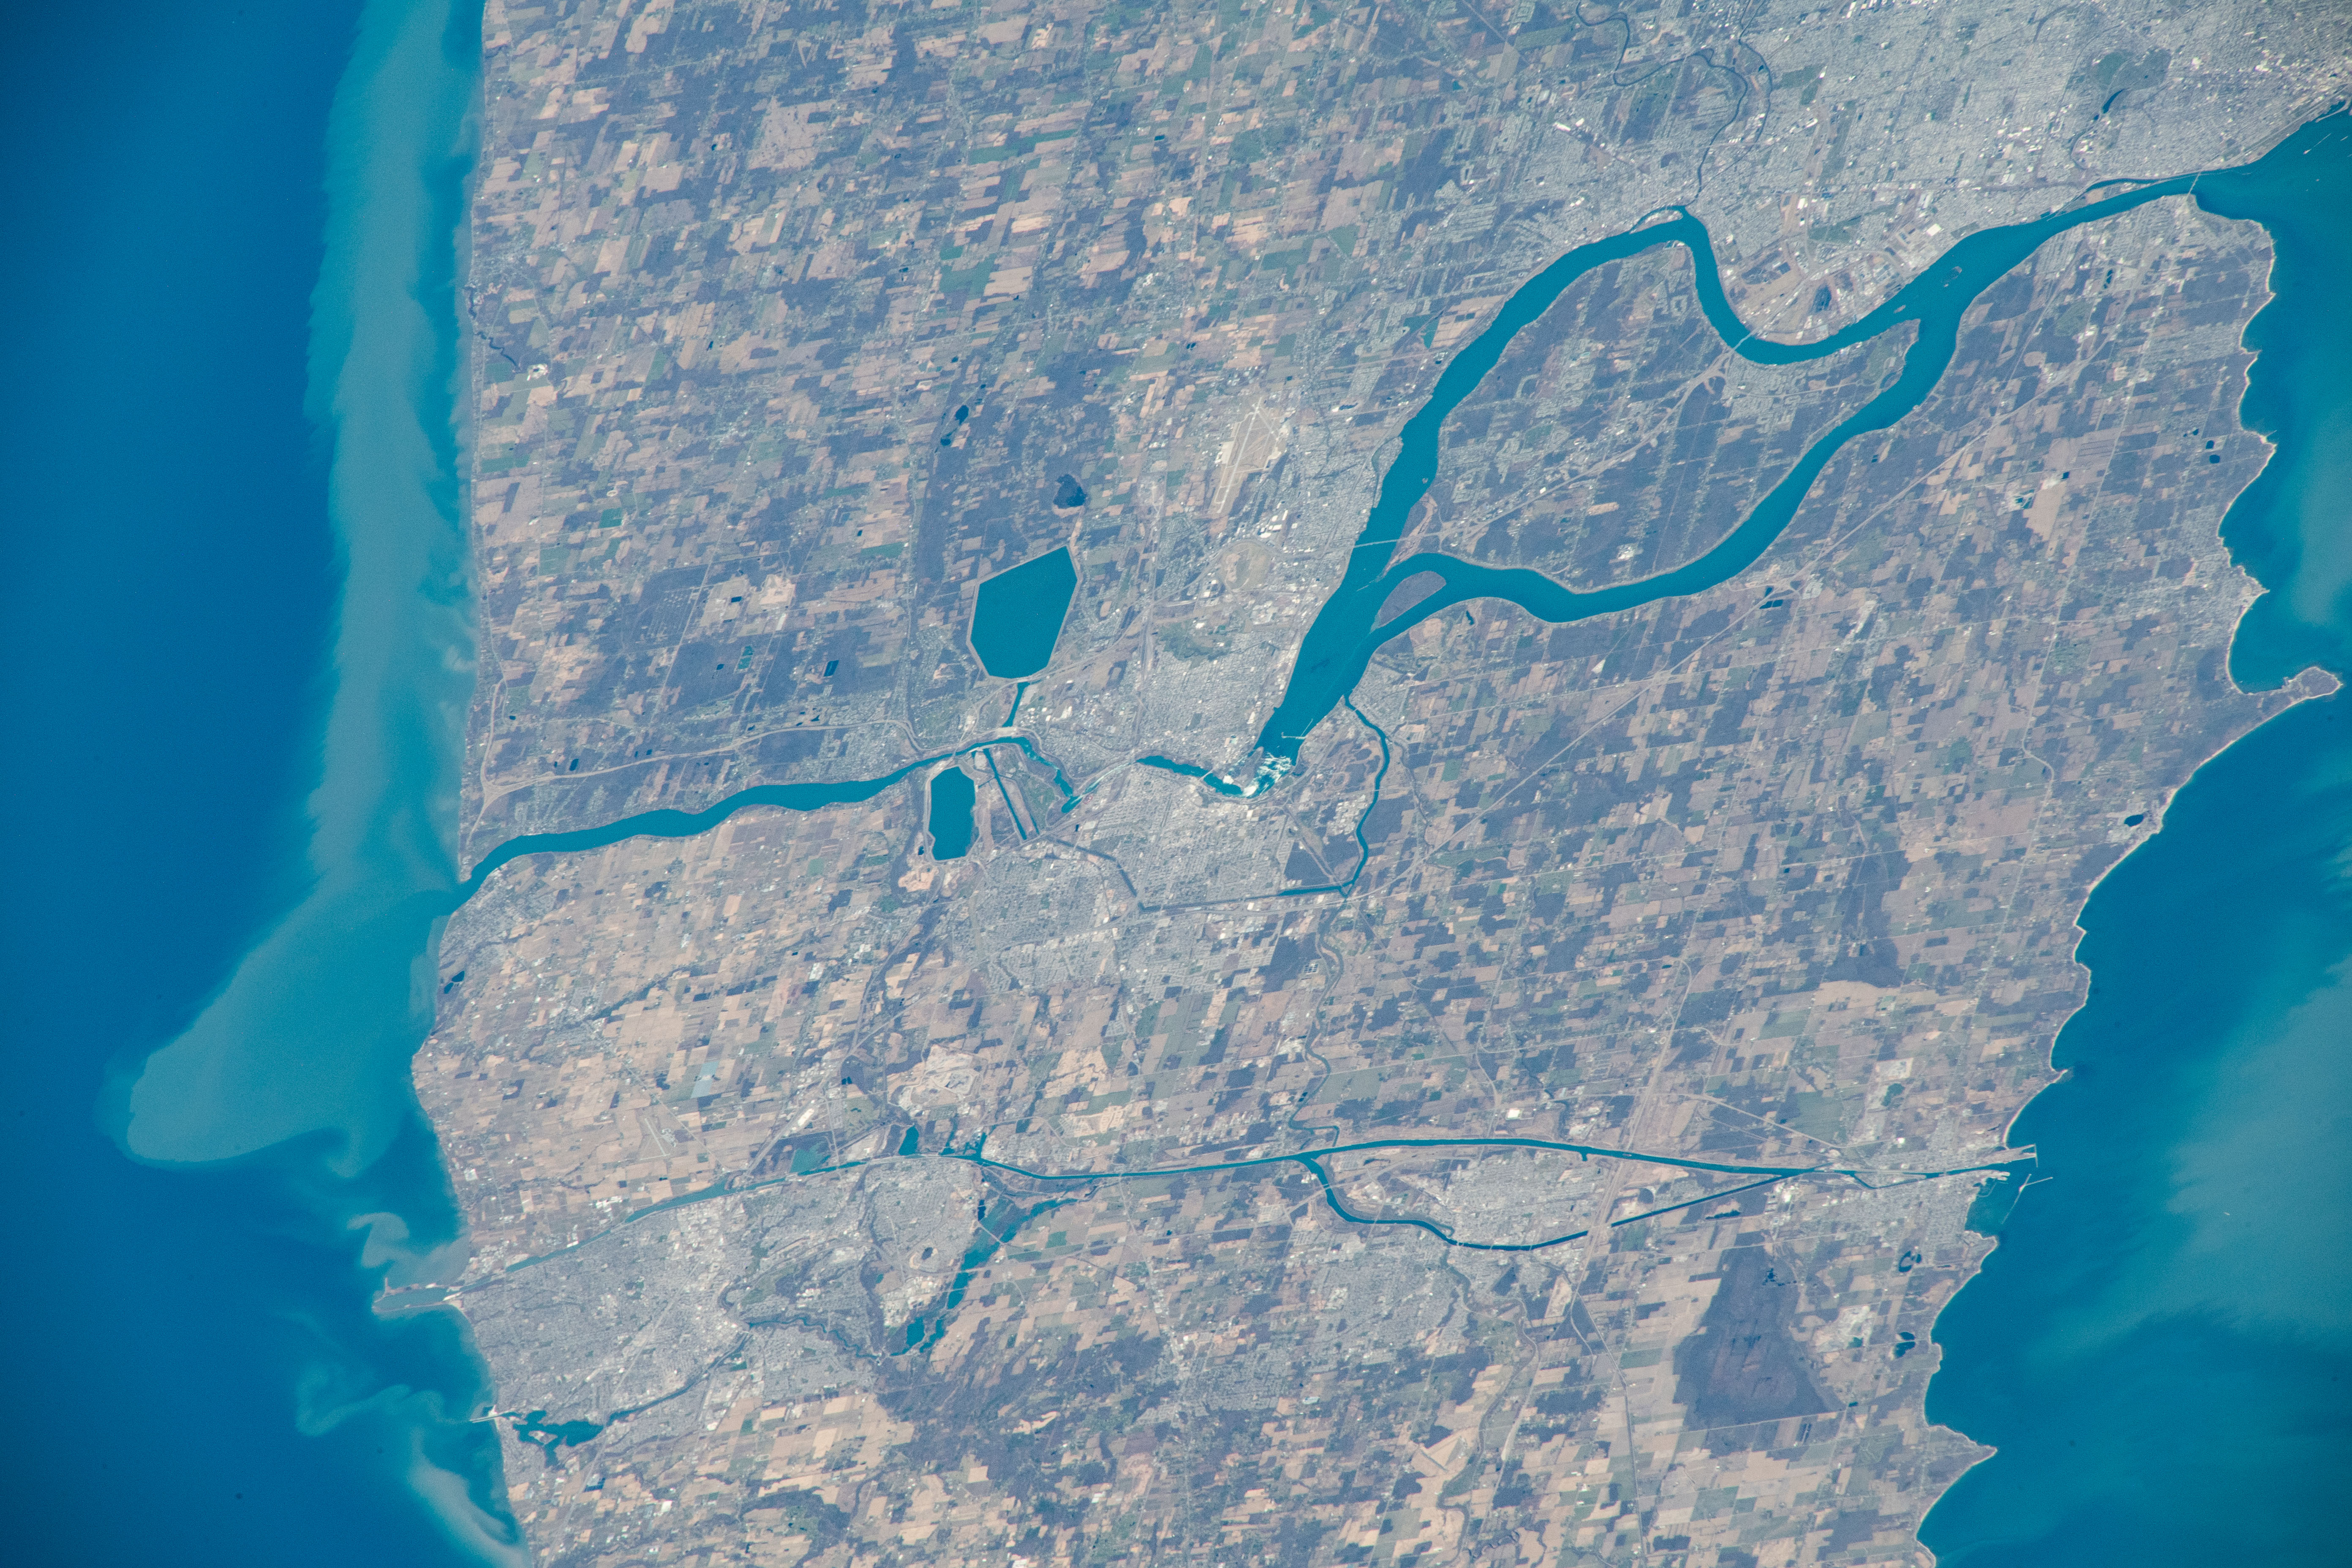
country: USA-NEW YORK
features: MCNAB, NIAGARA FALLS, GRAND ISLAND
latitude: 43.1
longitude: -79.1
